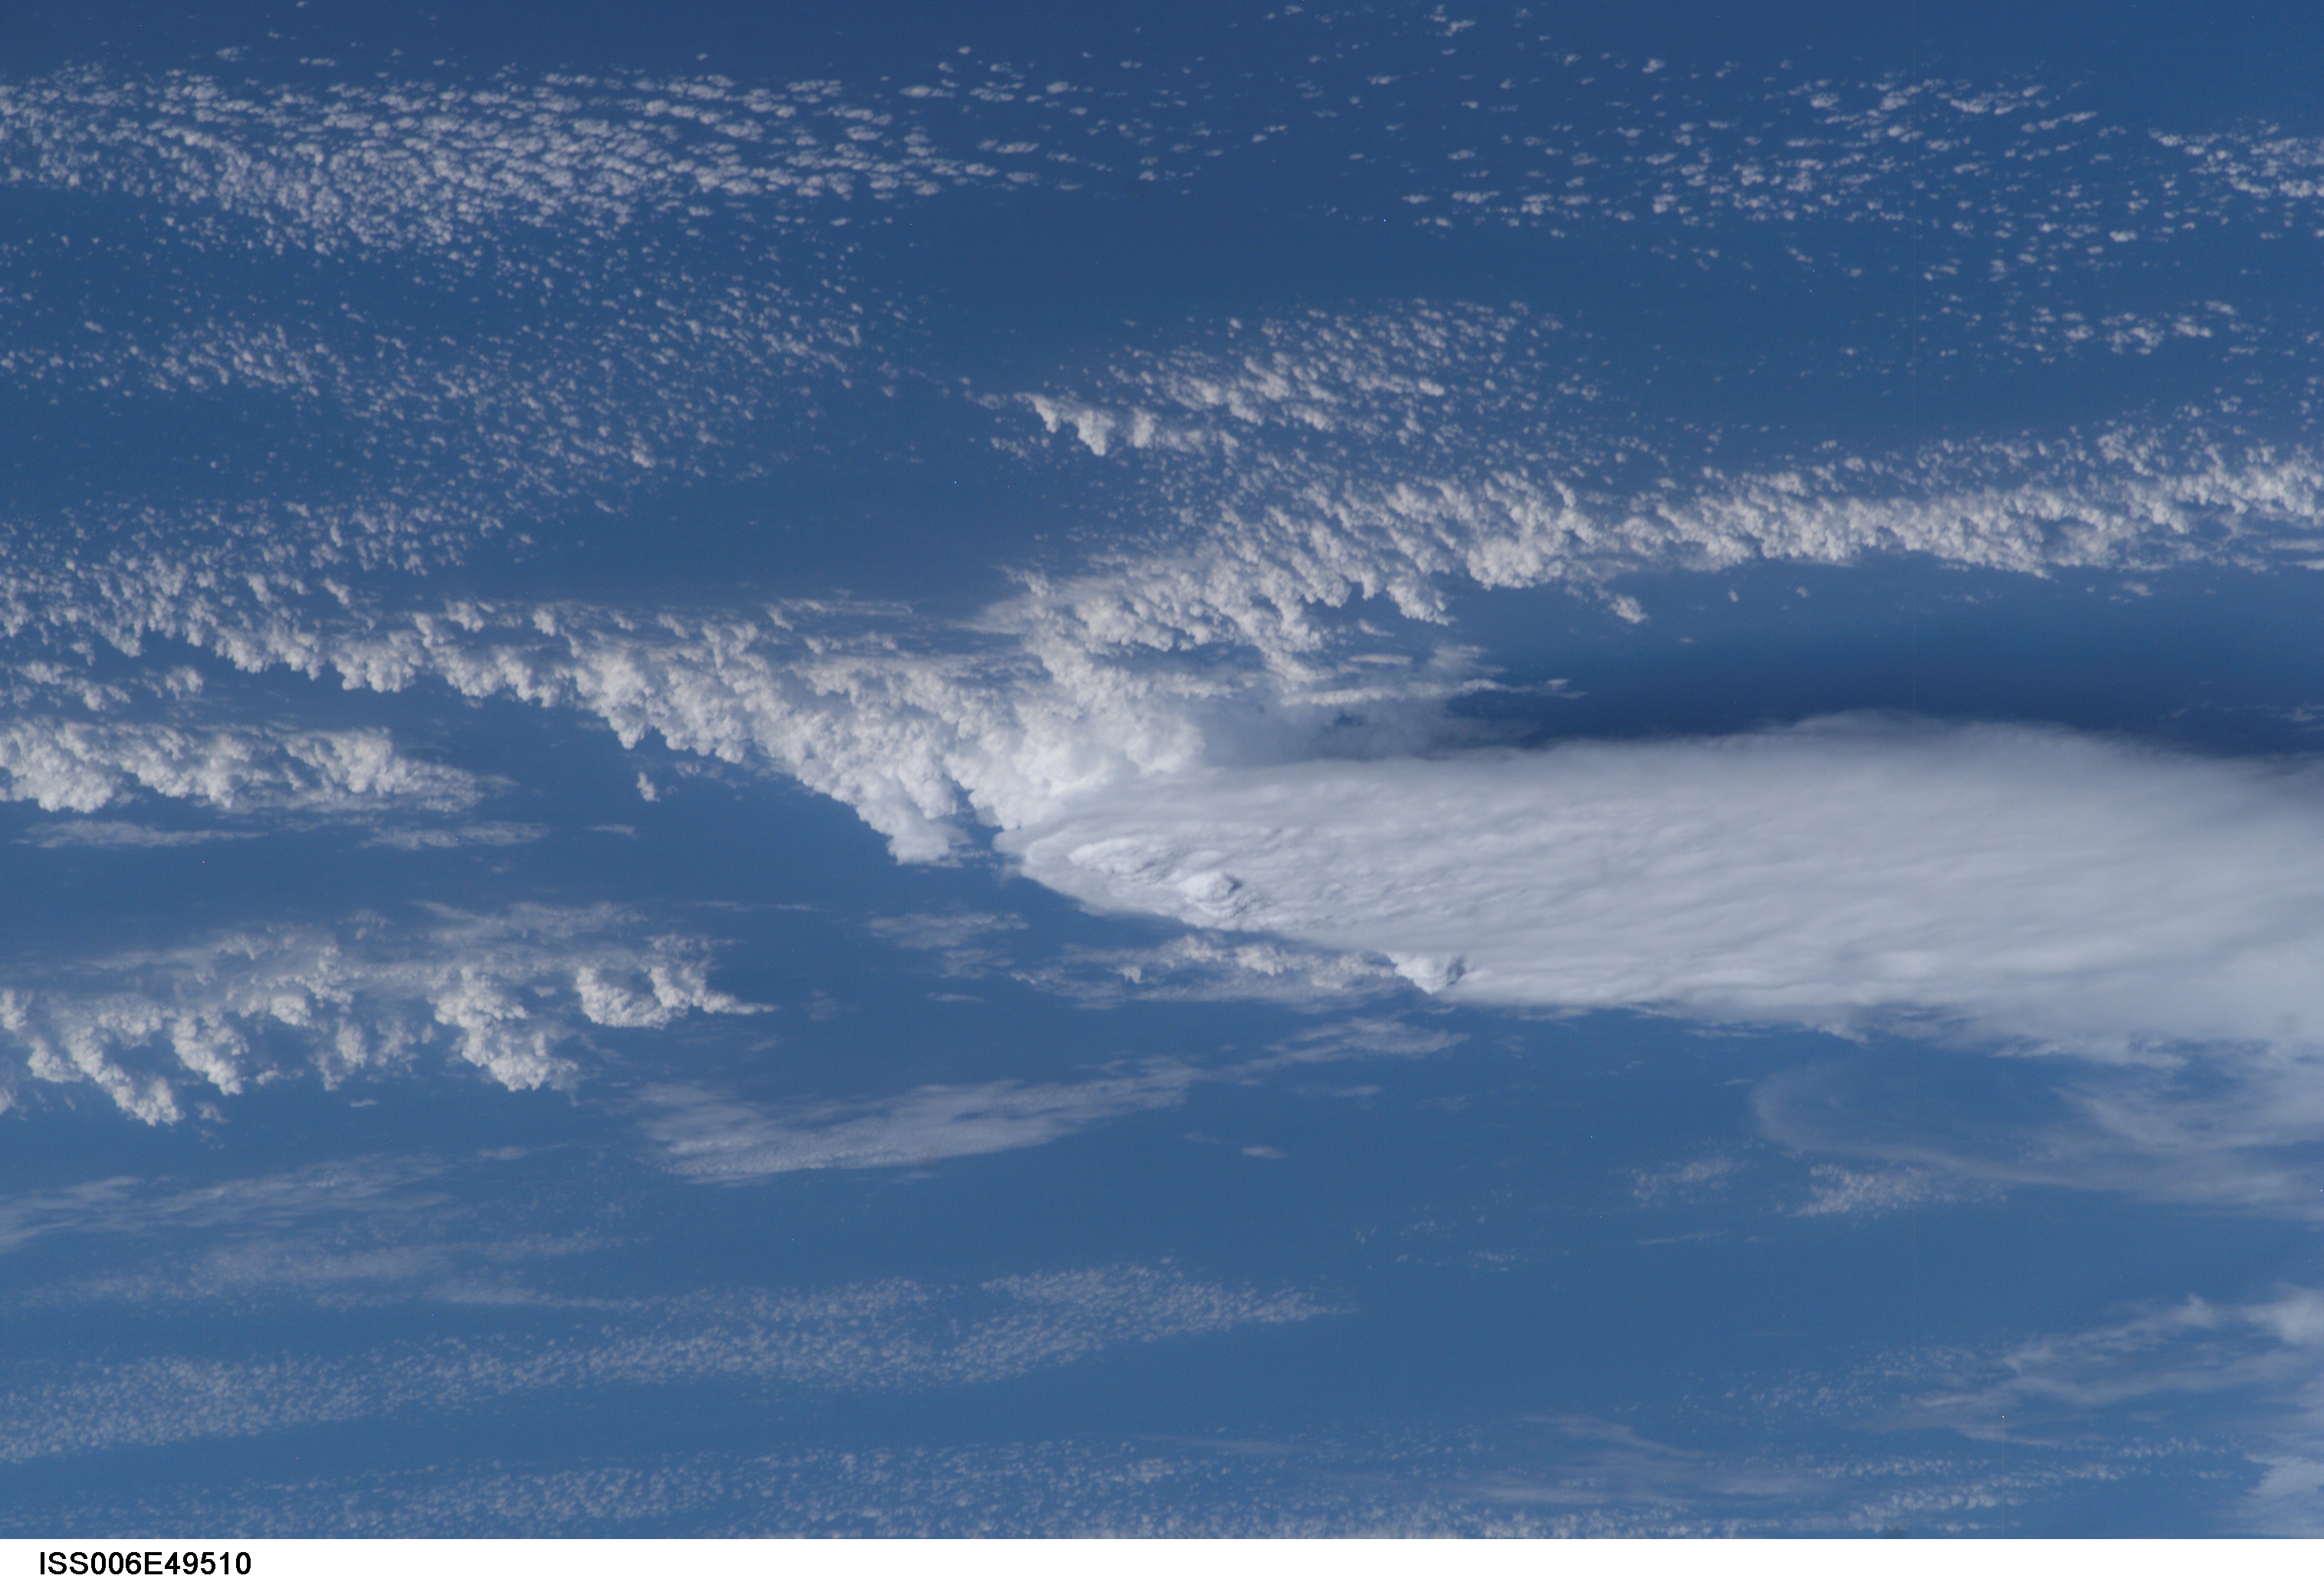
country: CLOUDS
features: CLOUD FORMATION
